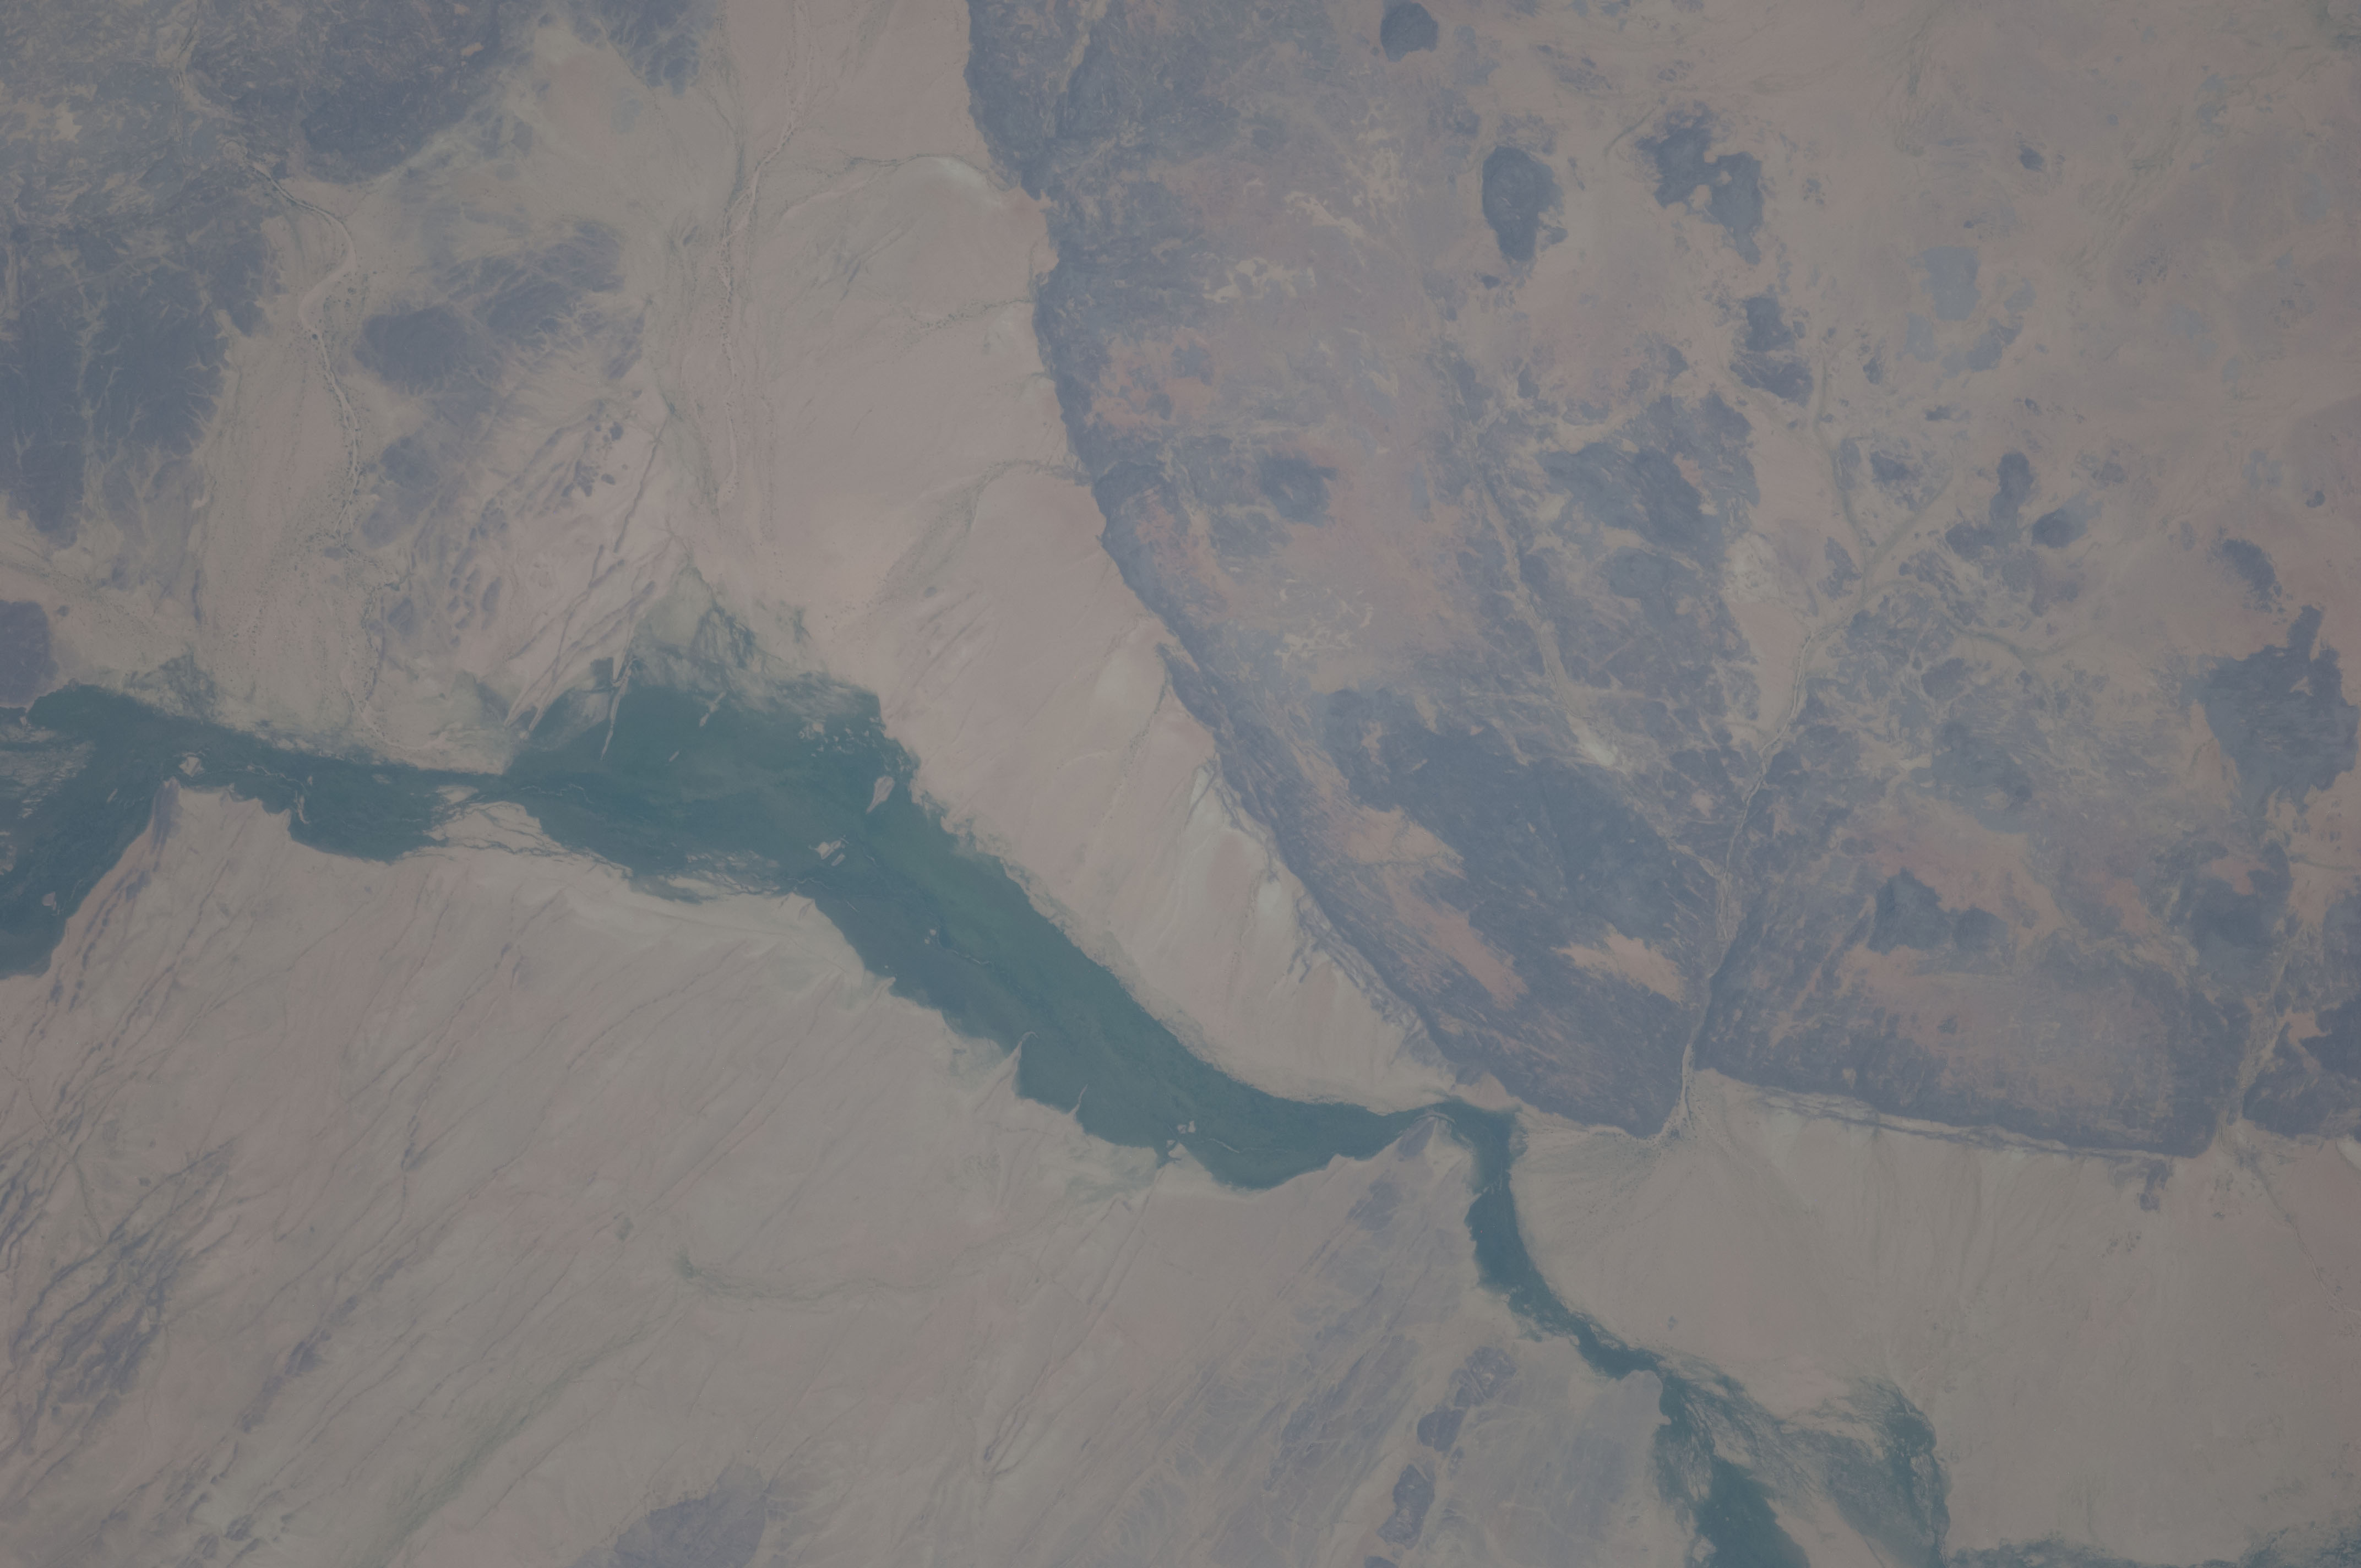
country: MALI
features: KIDAL MALI
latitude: 18.6
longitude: 1.1
